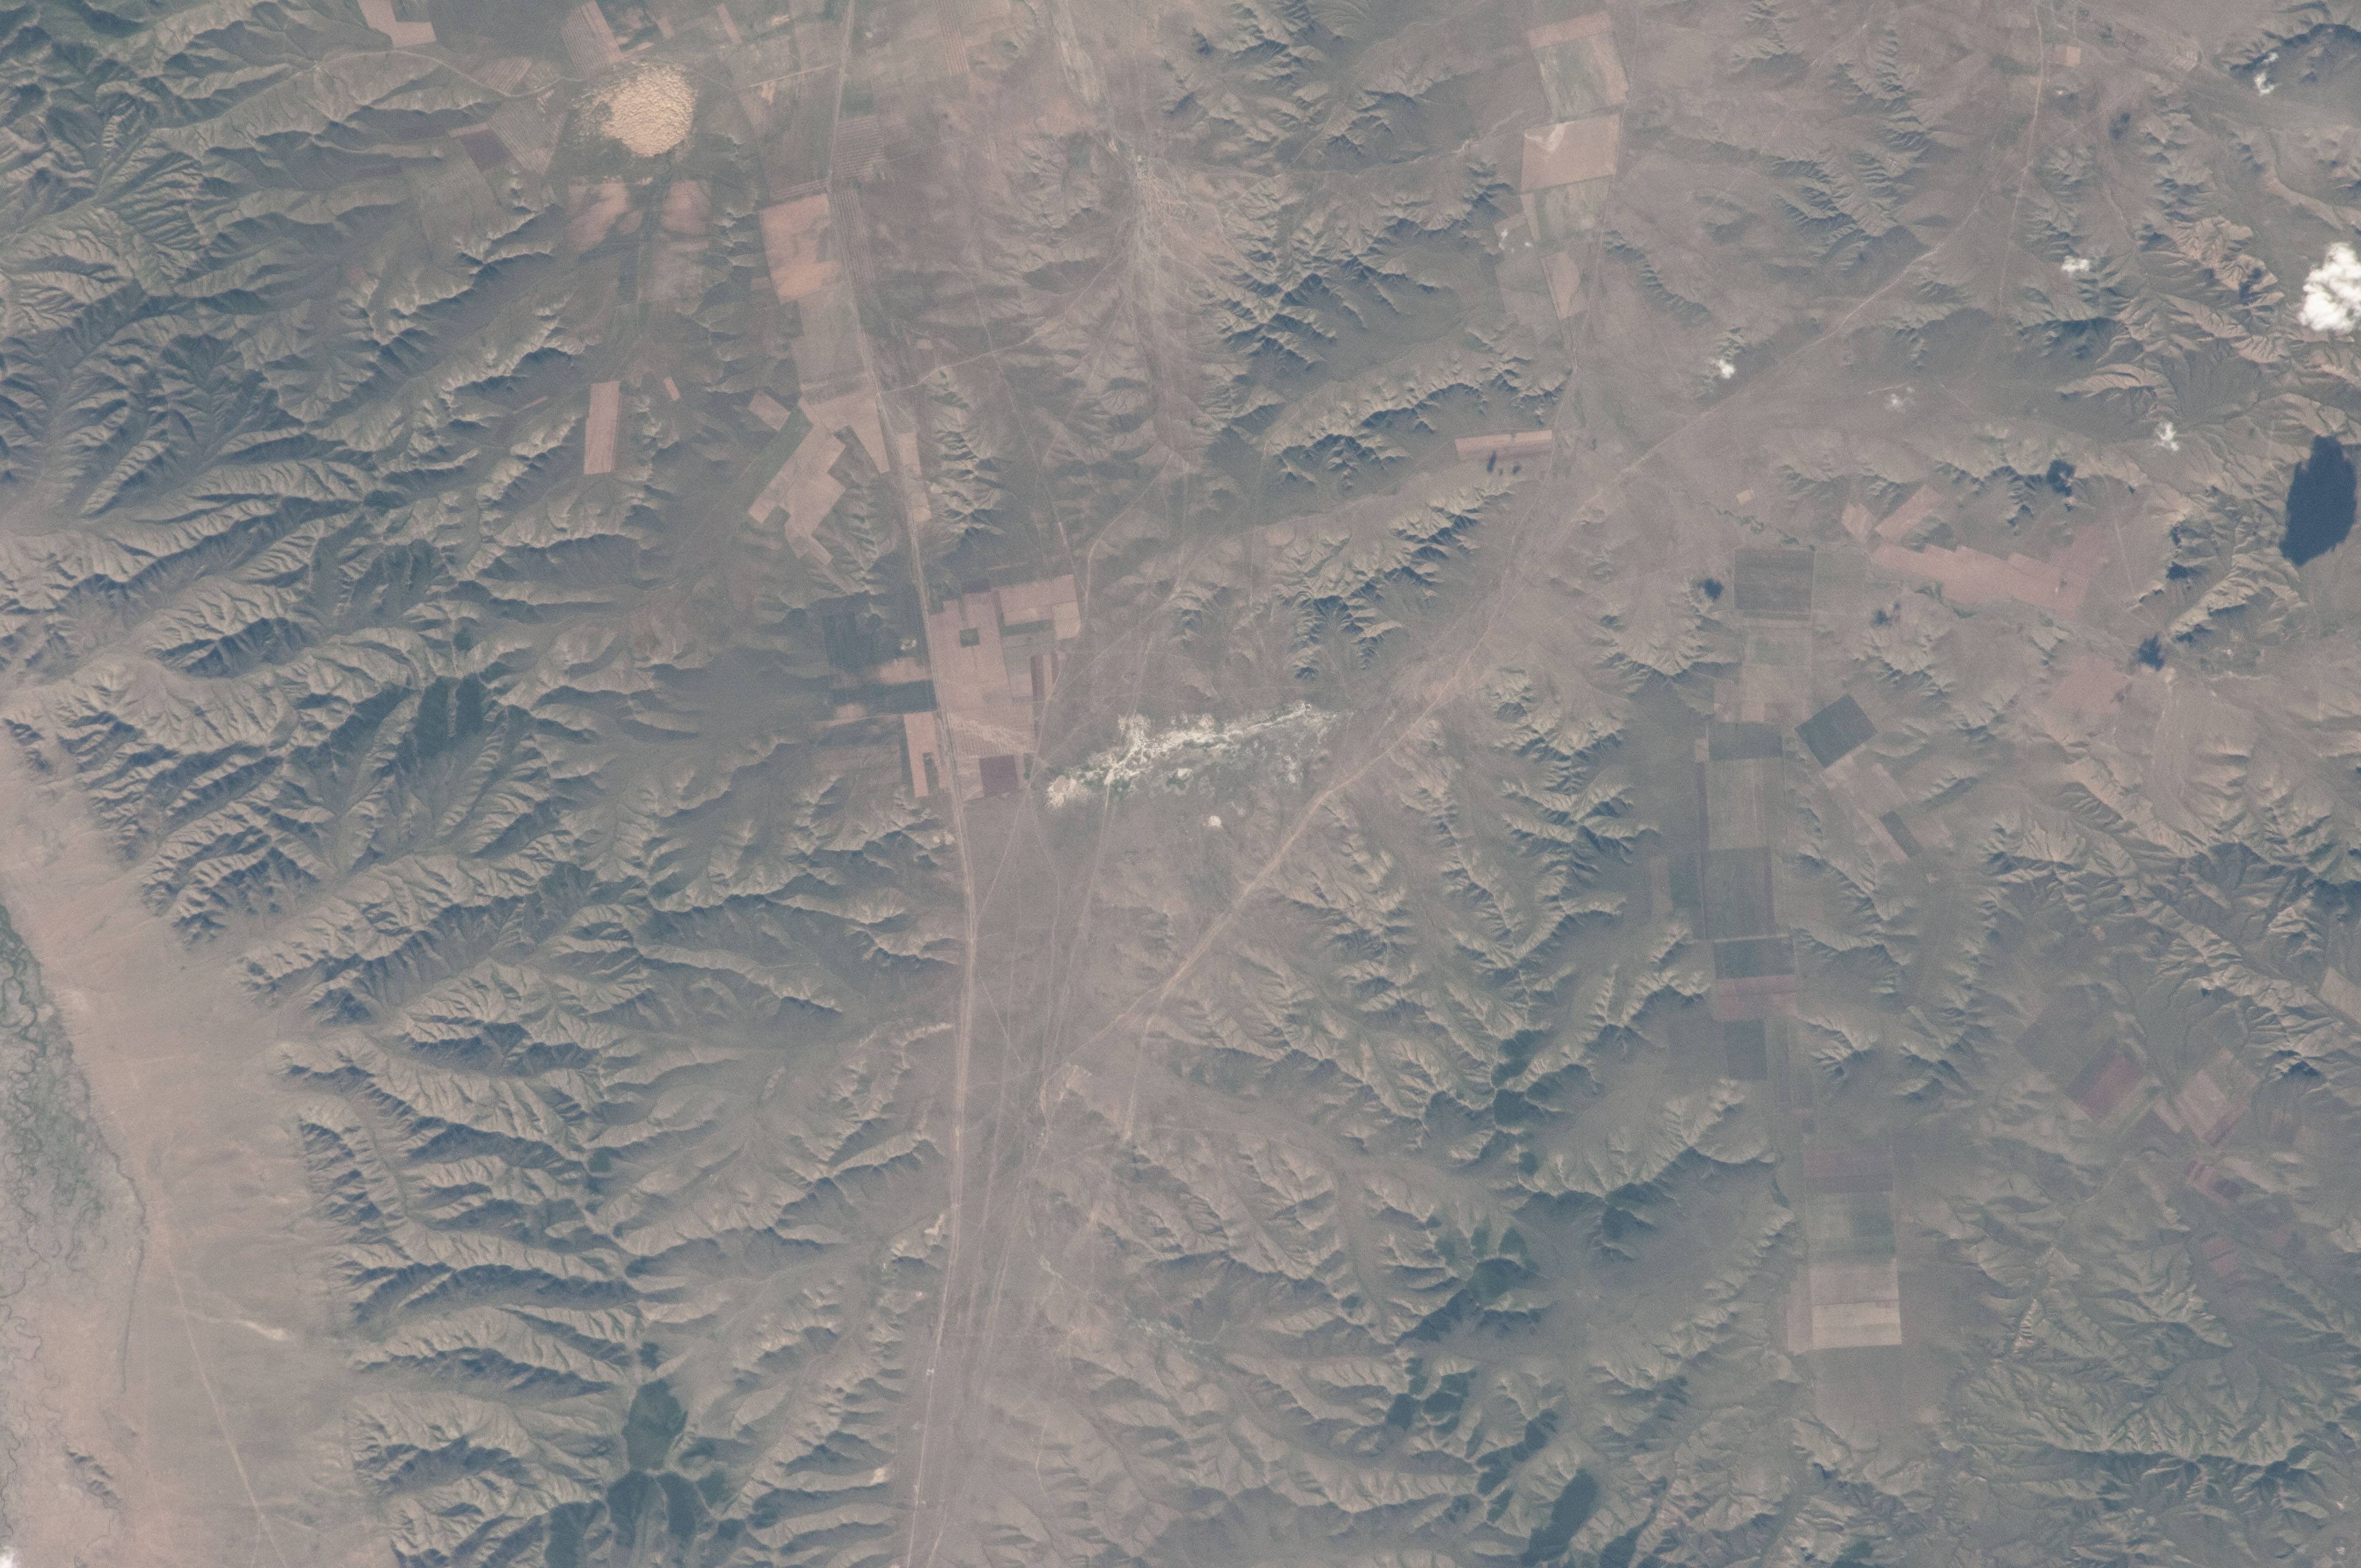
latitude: 47.9
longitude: 105.9
